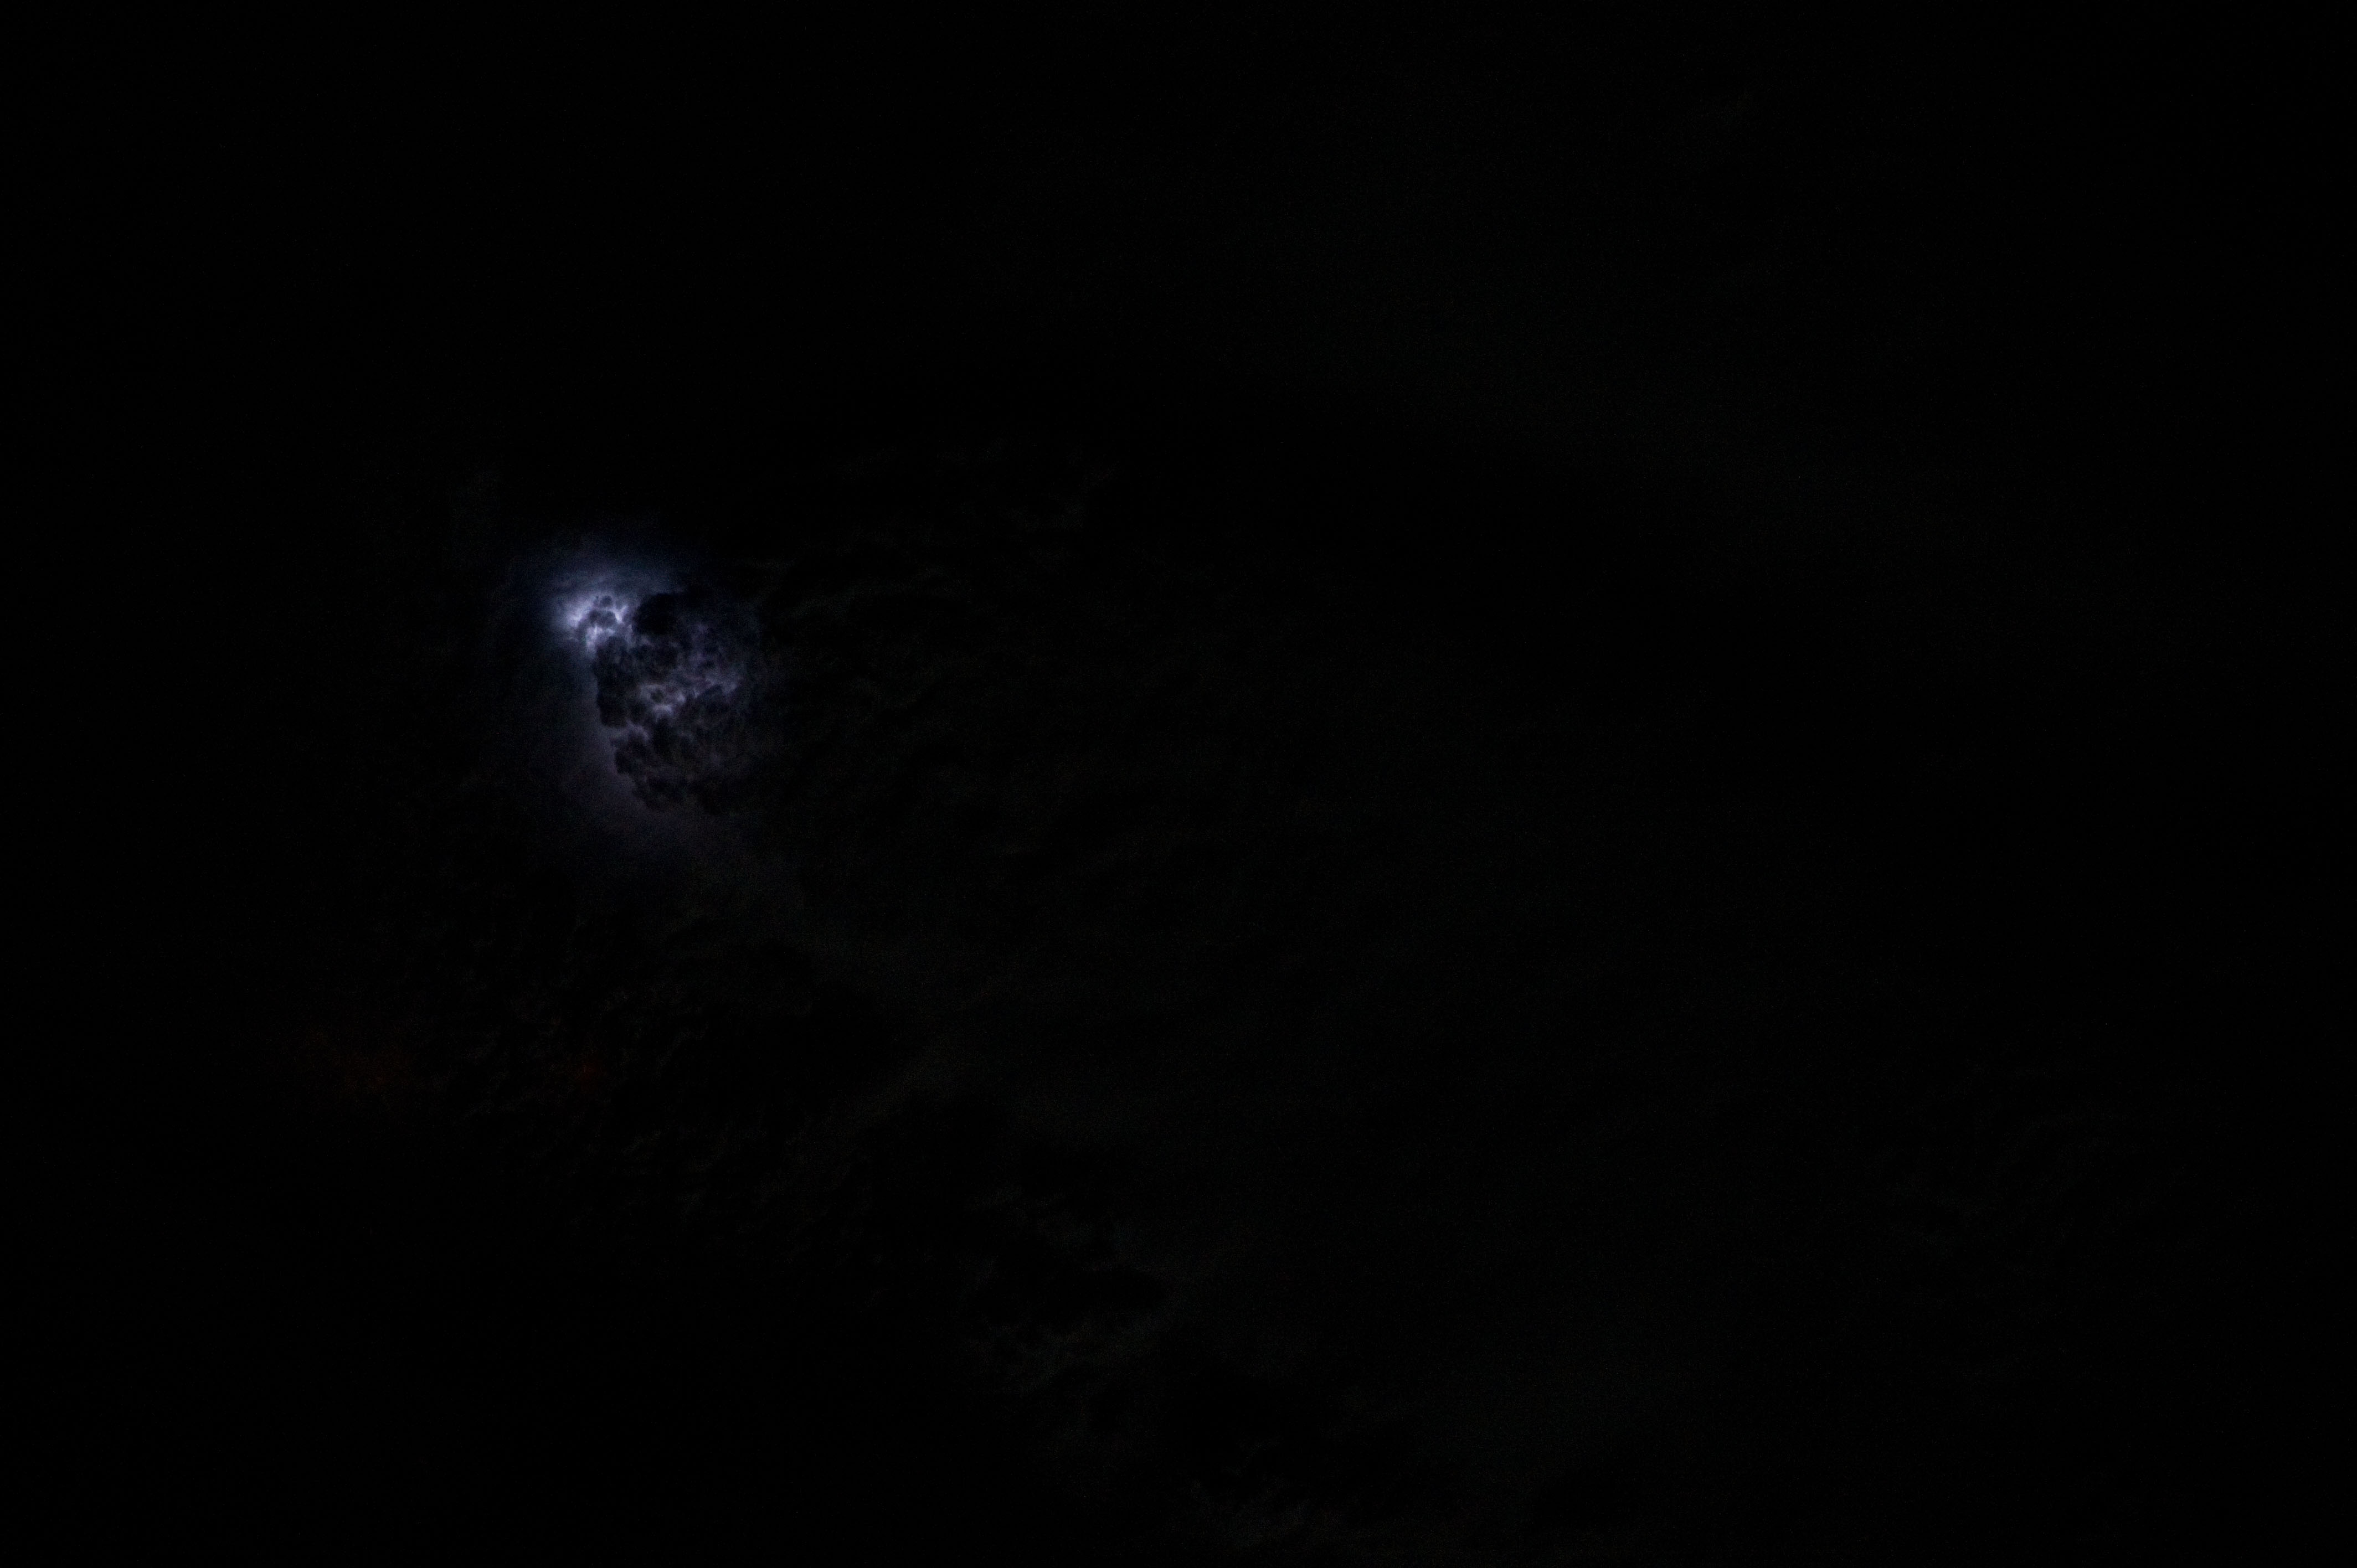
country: USA-OKLAHOMA
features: LIGHTNING AT NIGHT
